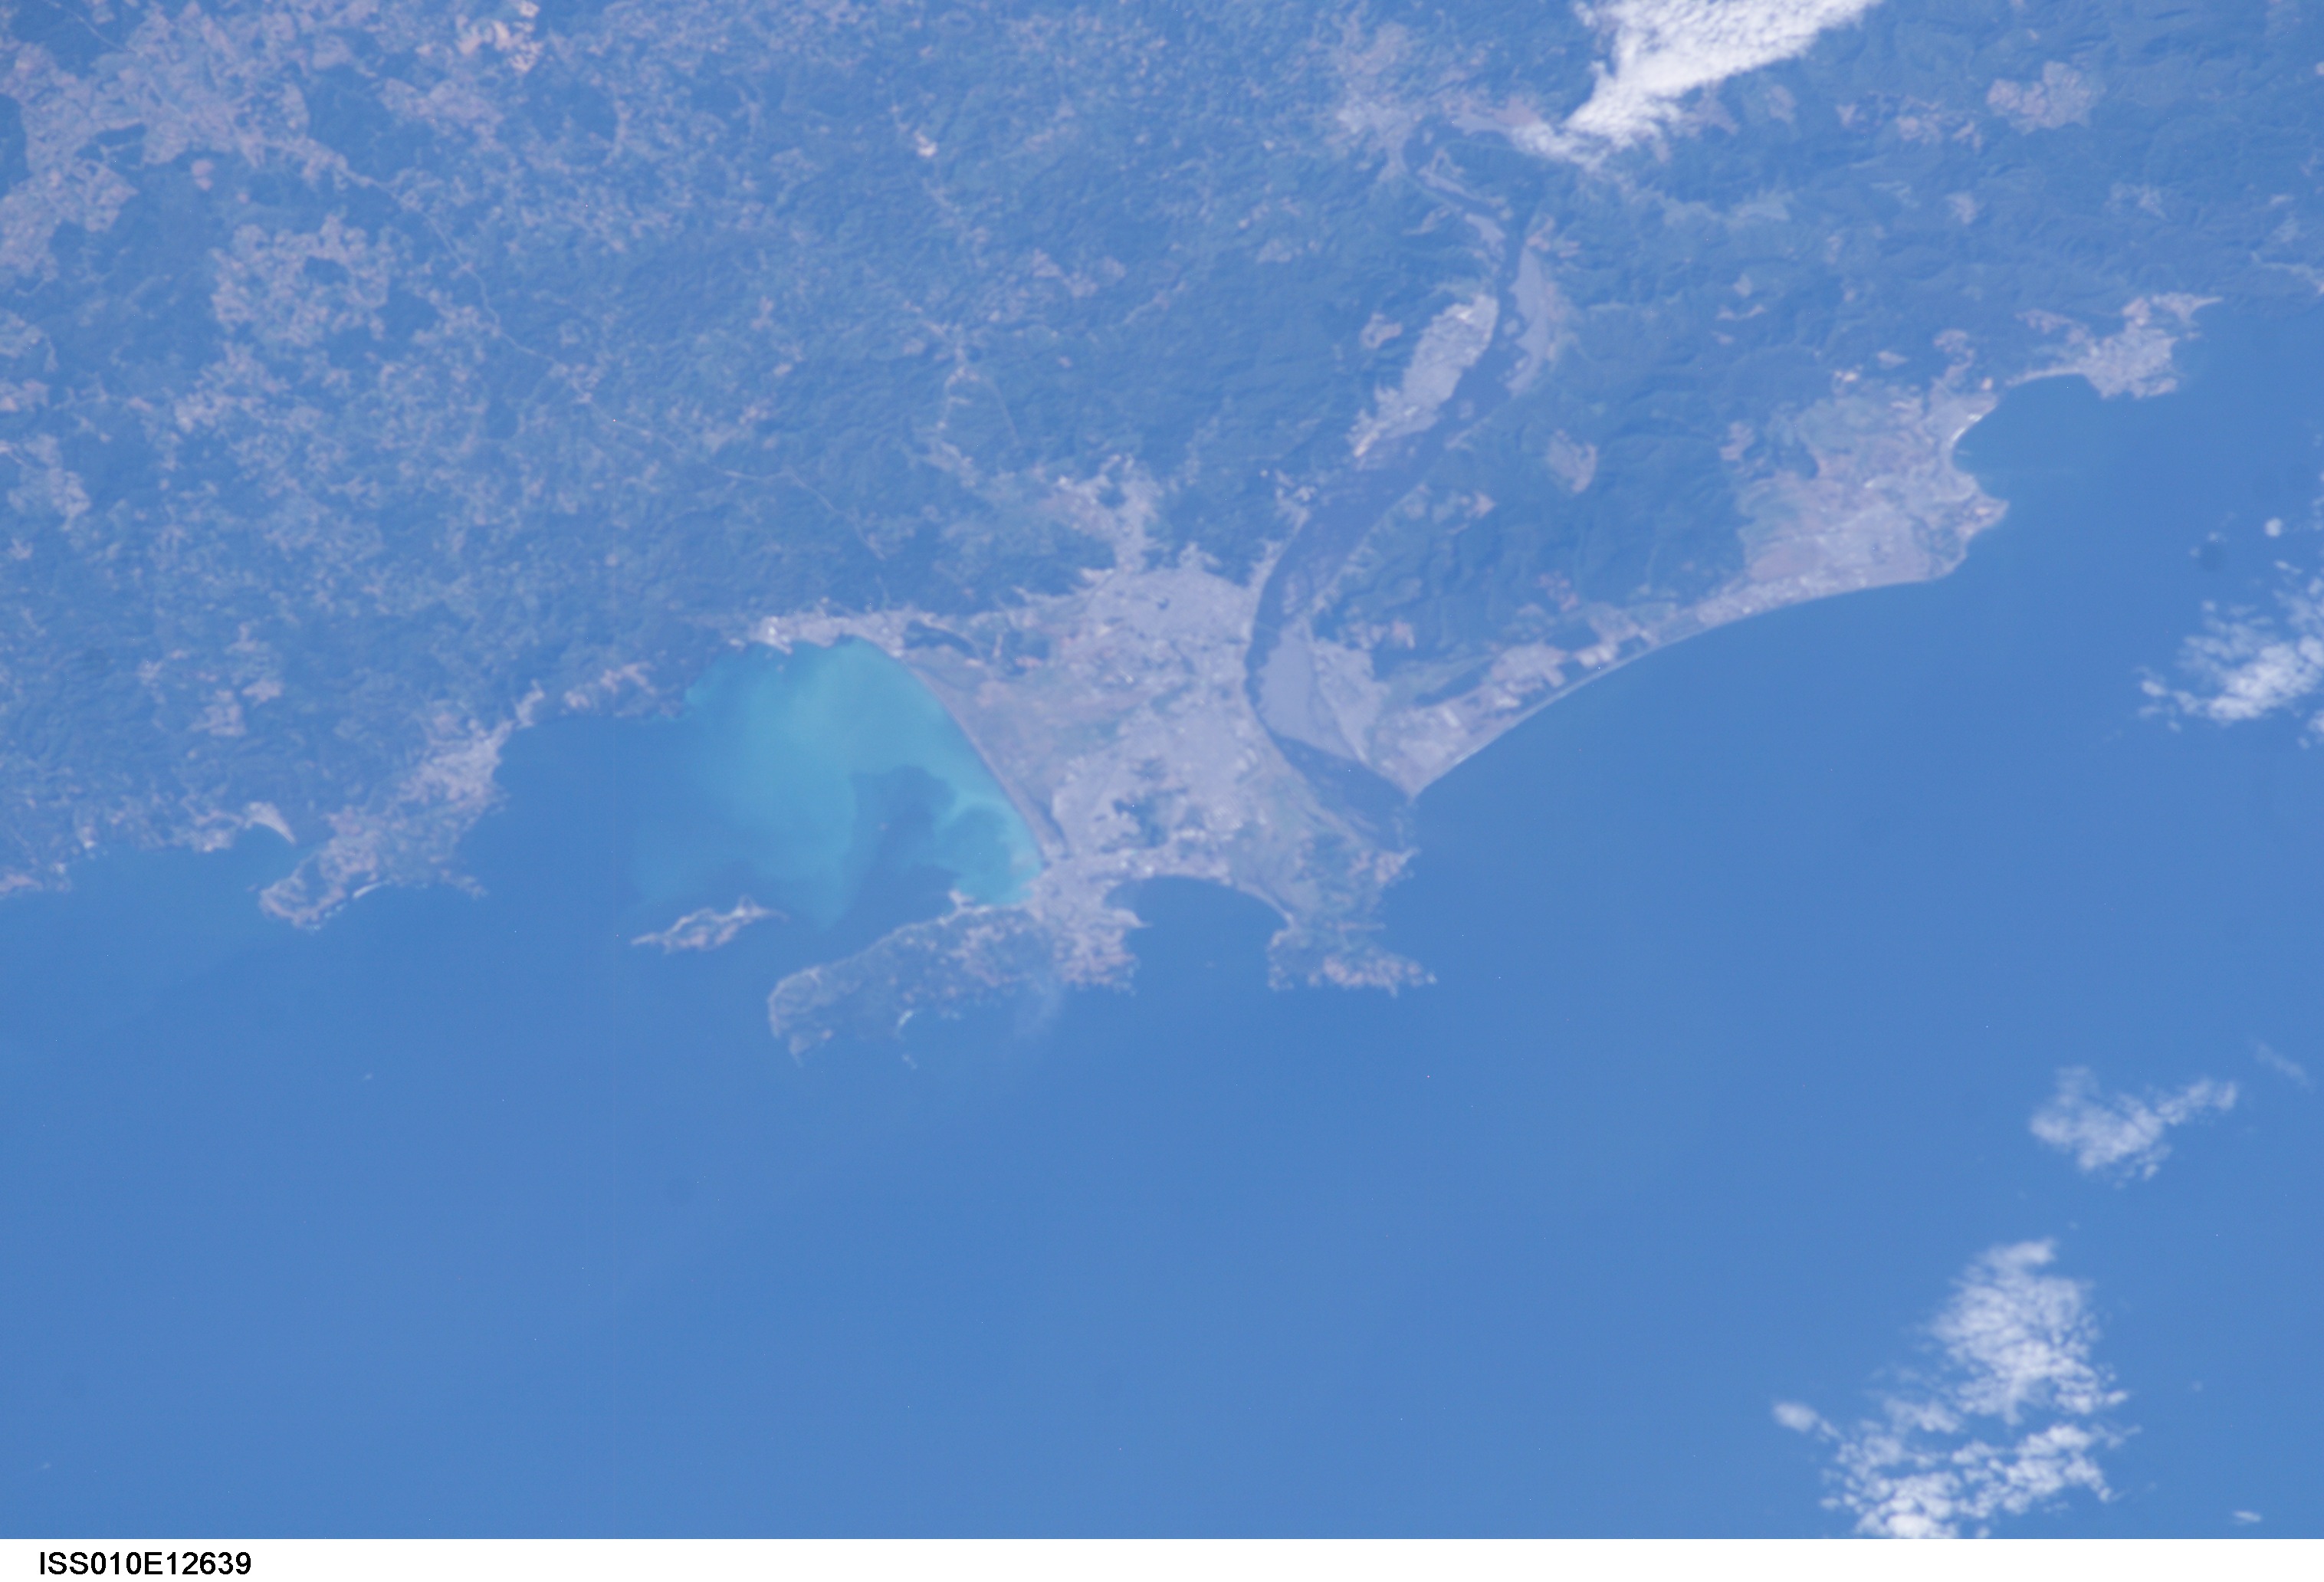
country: CHILE
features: CONCEPCION, BIOBIO R., FOR.
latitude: -37.0
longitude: -73.0
